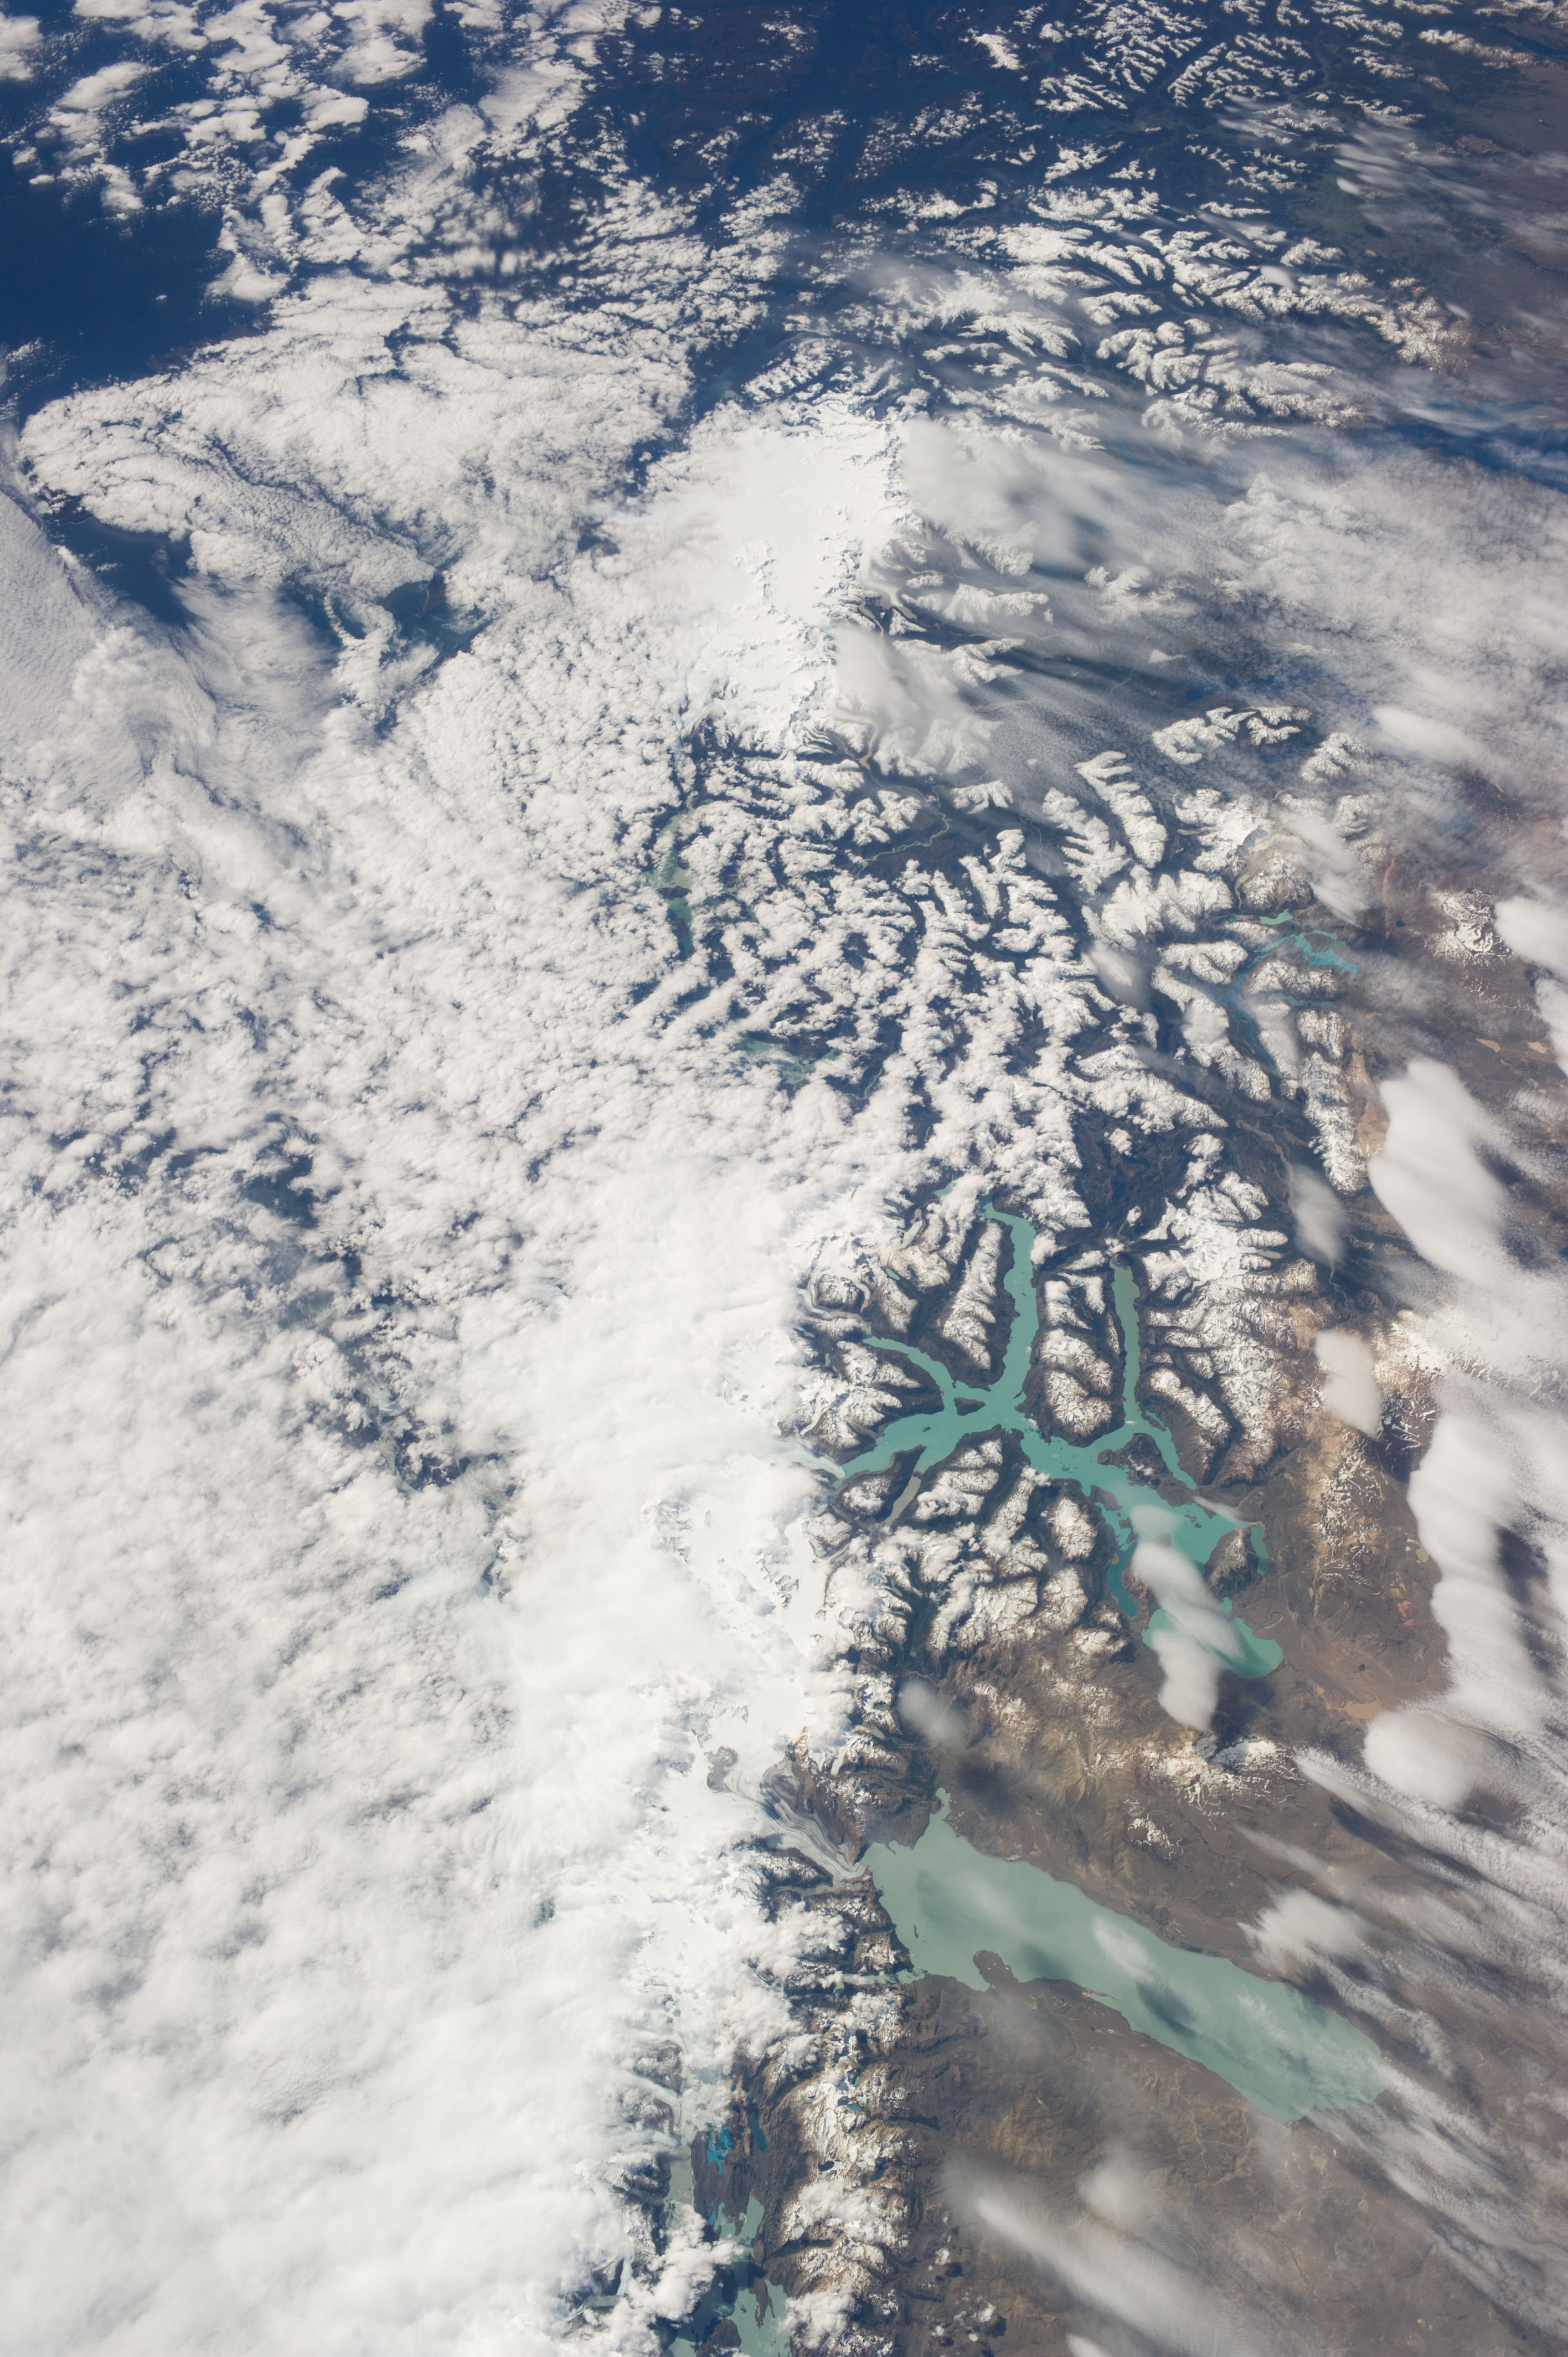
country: CHILE
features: PATAGONIAN ICE FIELDS, ANDES MTS., L. O'HIGGINS, L. VIEDMA, SNOW, GL., FJ.
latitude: -48.5
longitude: -73.5
